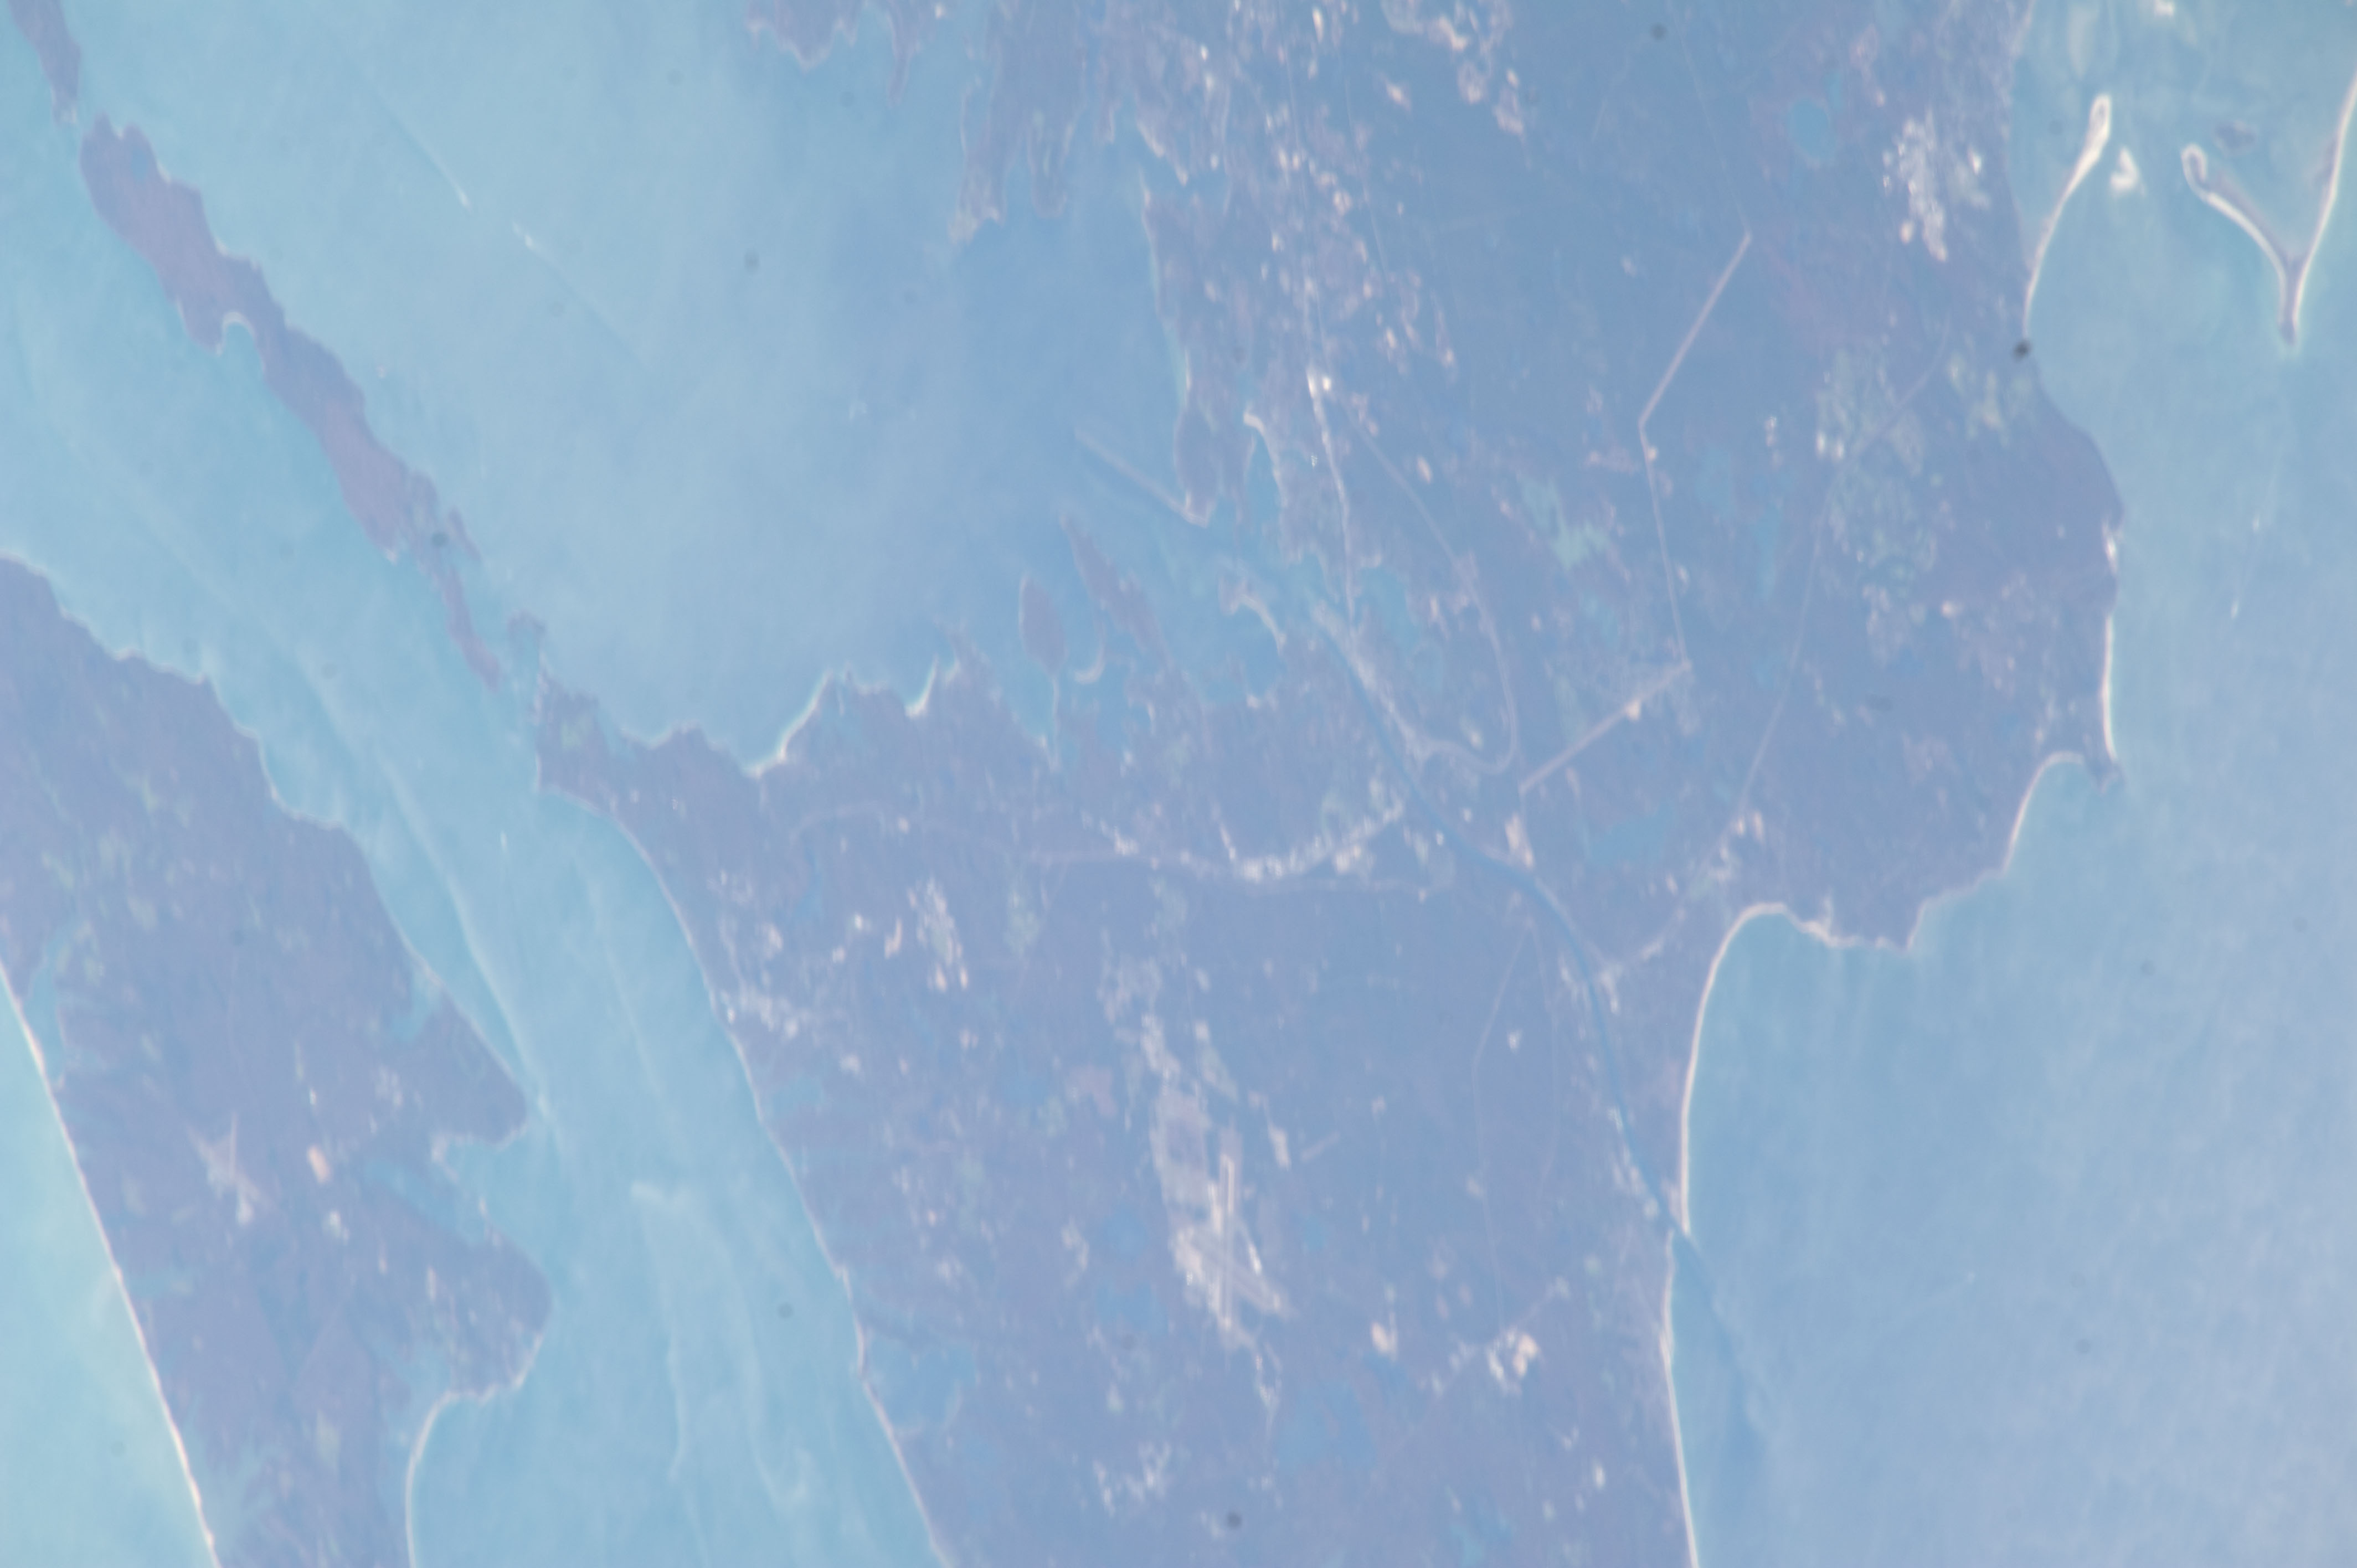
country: USA-MASSACHUSETTS
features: GLINT, CAPE COD, CAPE COD BAY, FALMOUTH, AIRPORT
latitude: 41.6
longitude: -70.8
